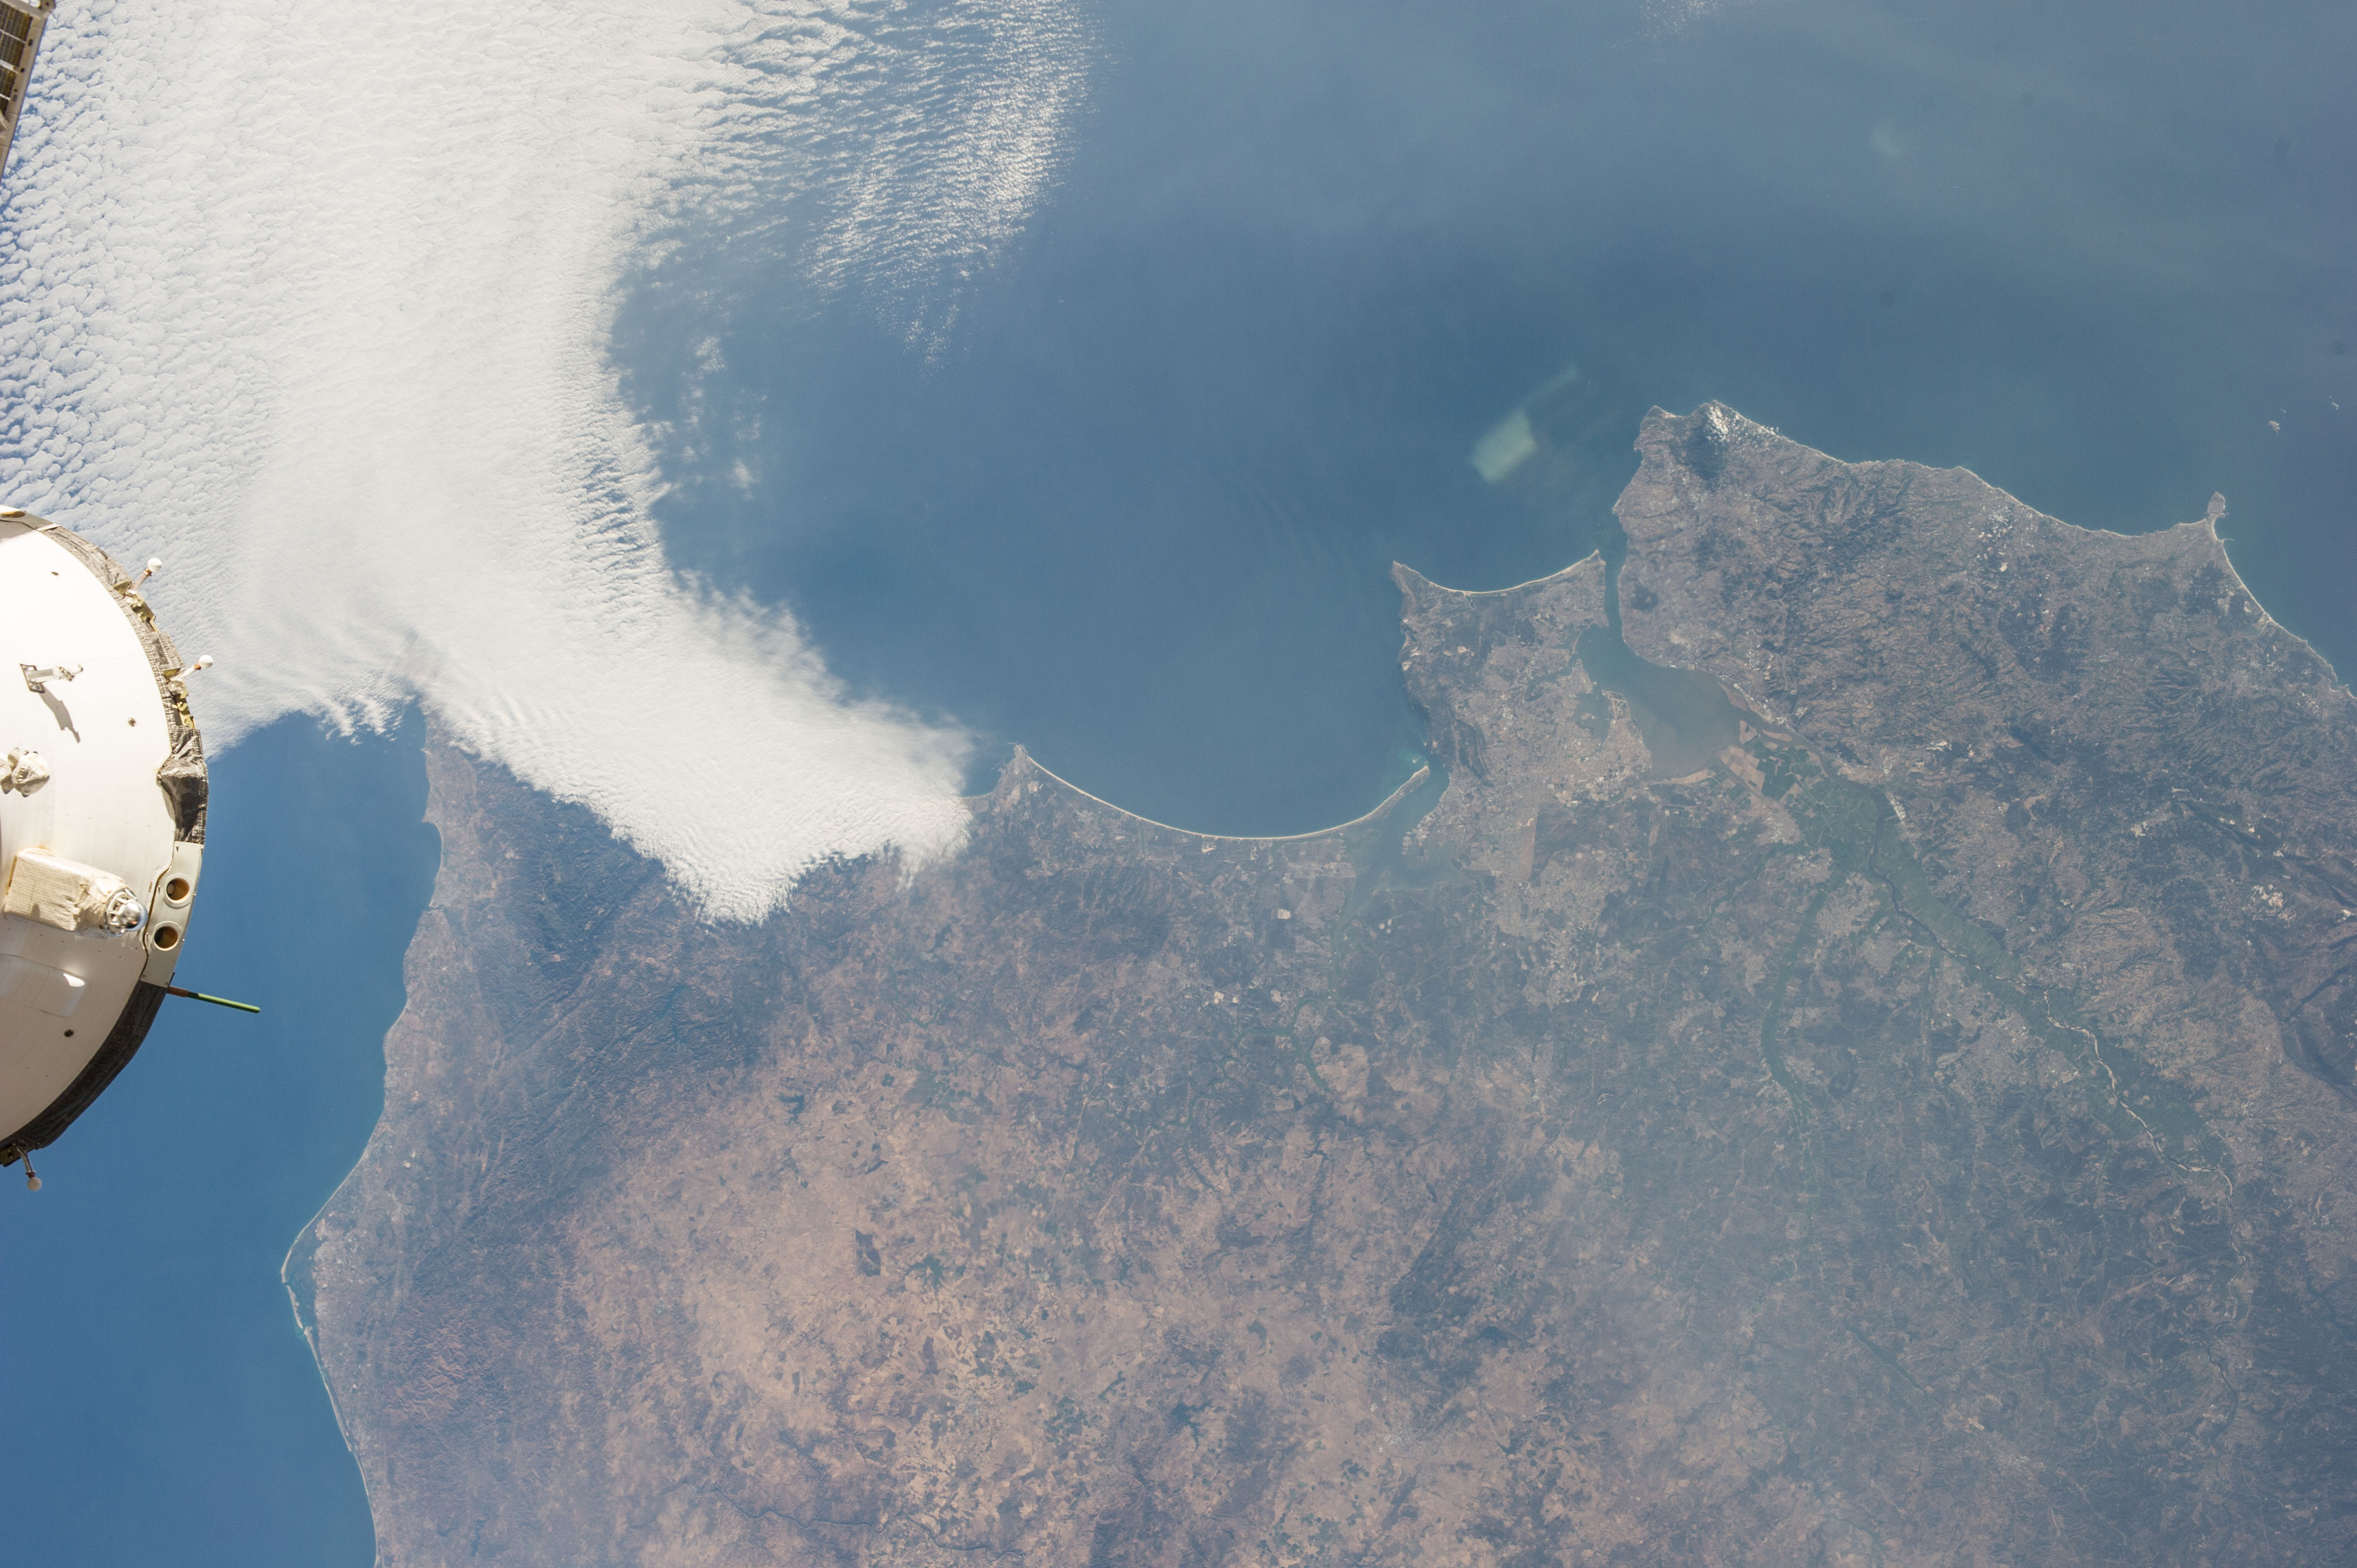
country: PORTUGAL
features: TAGUS RIVER, LISBON, SETUBAL MUNICIPALY, ATLANTIC OCEAN
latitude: 38.1
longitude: -8.9
